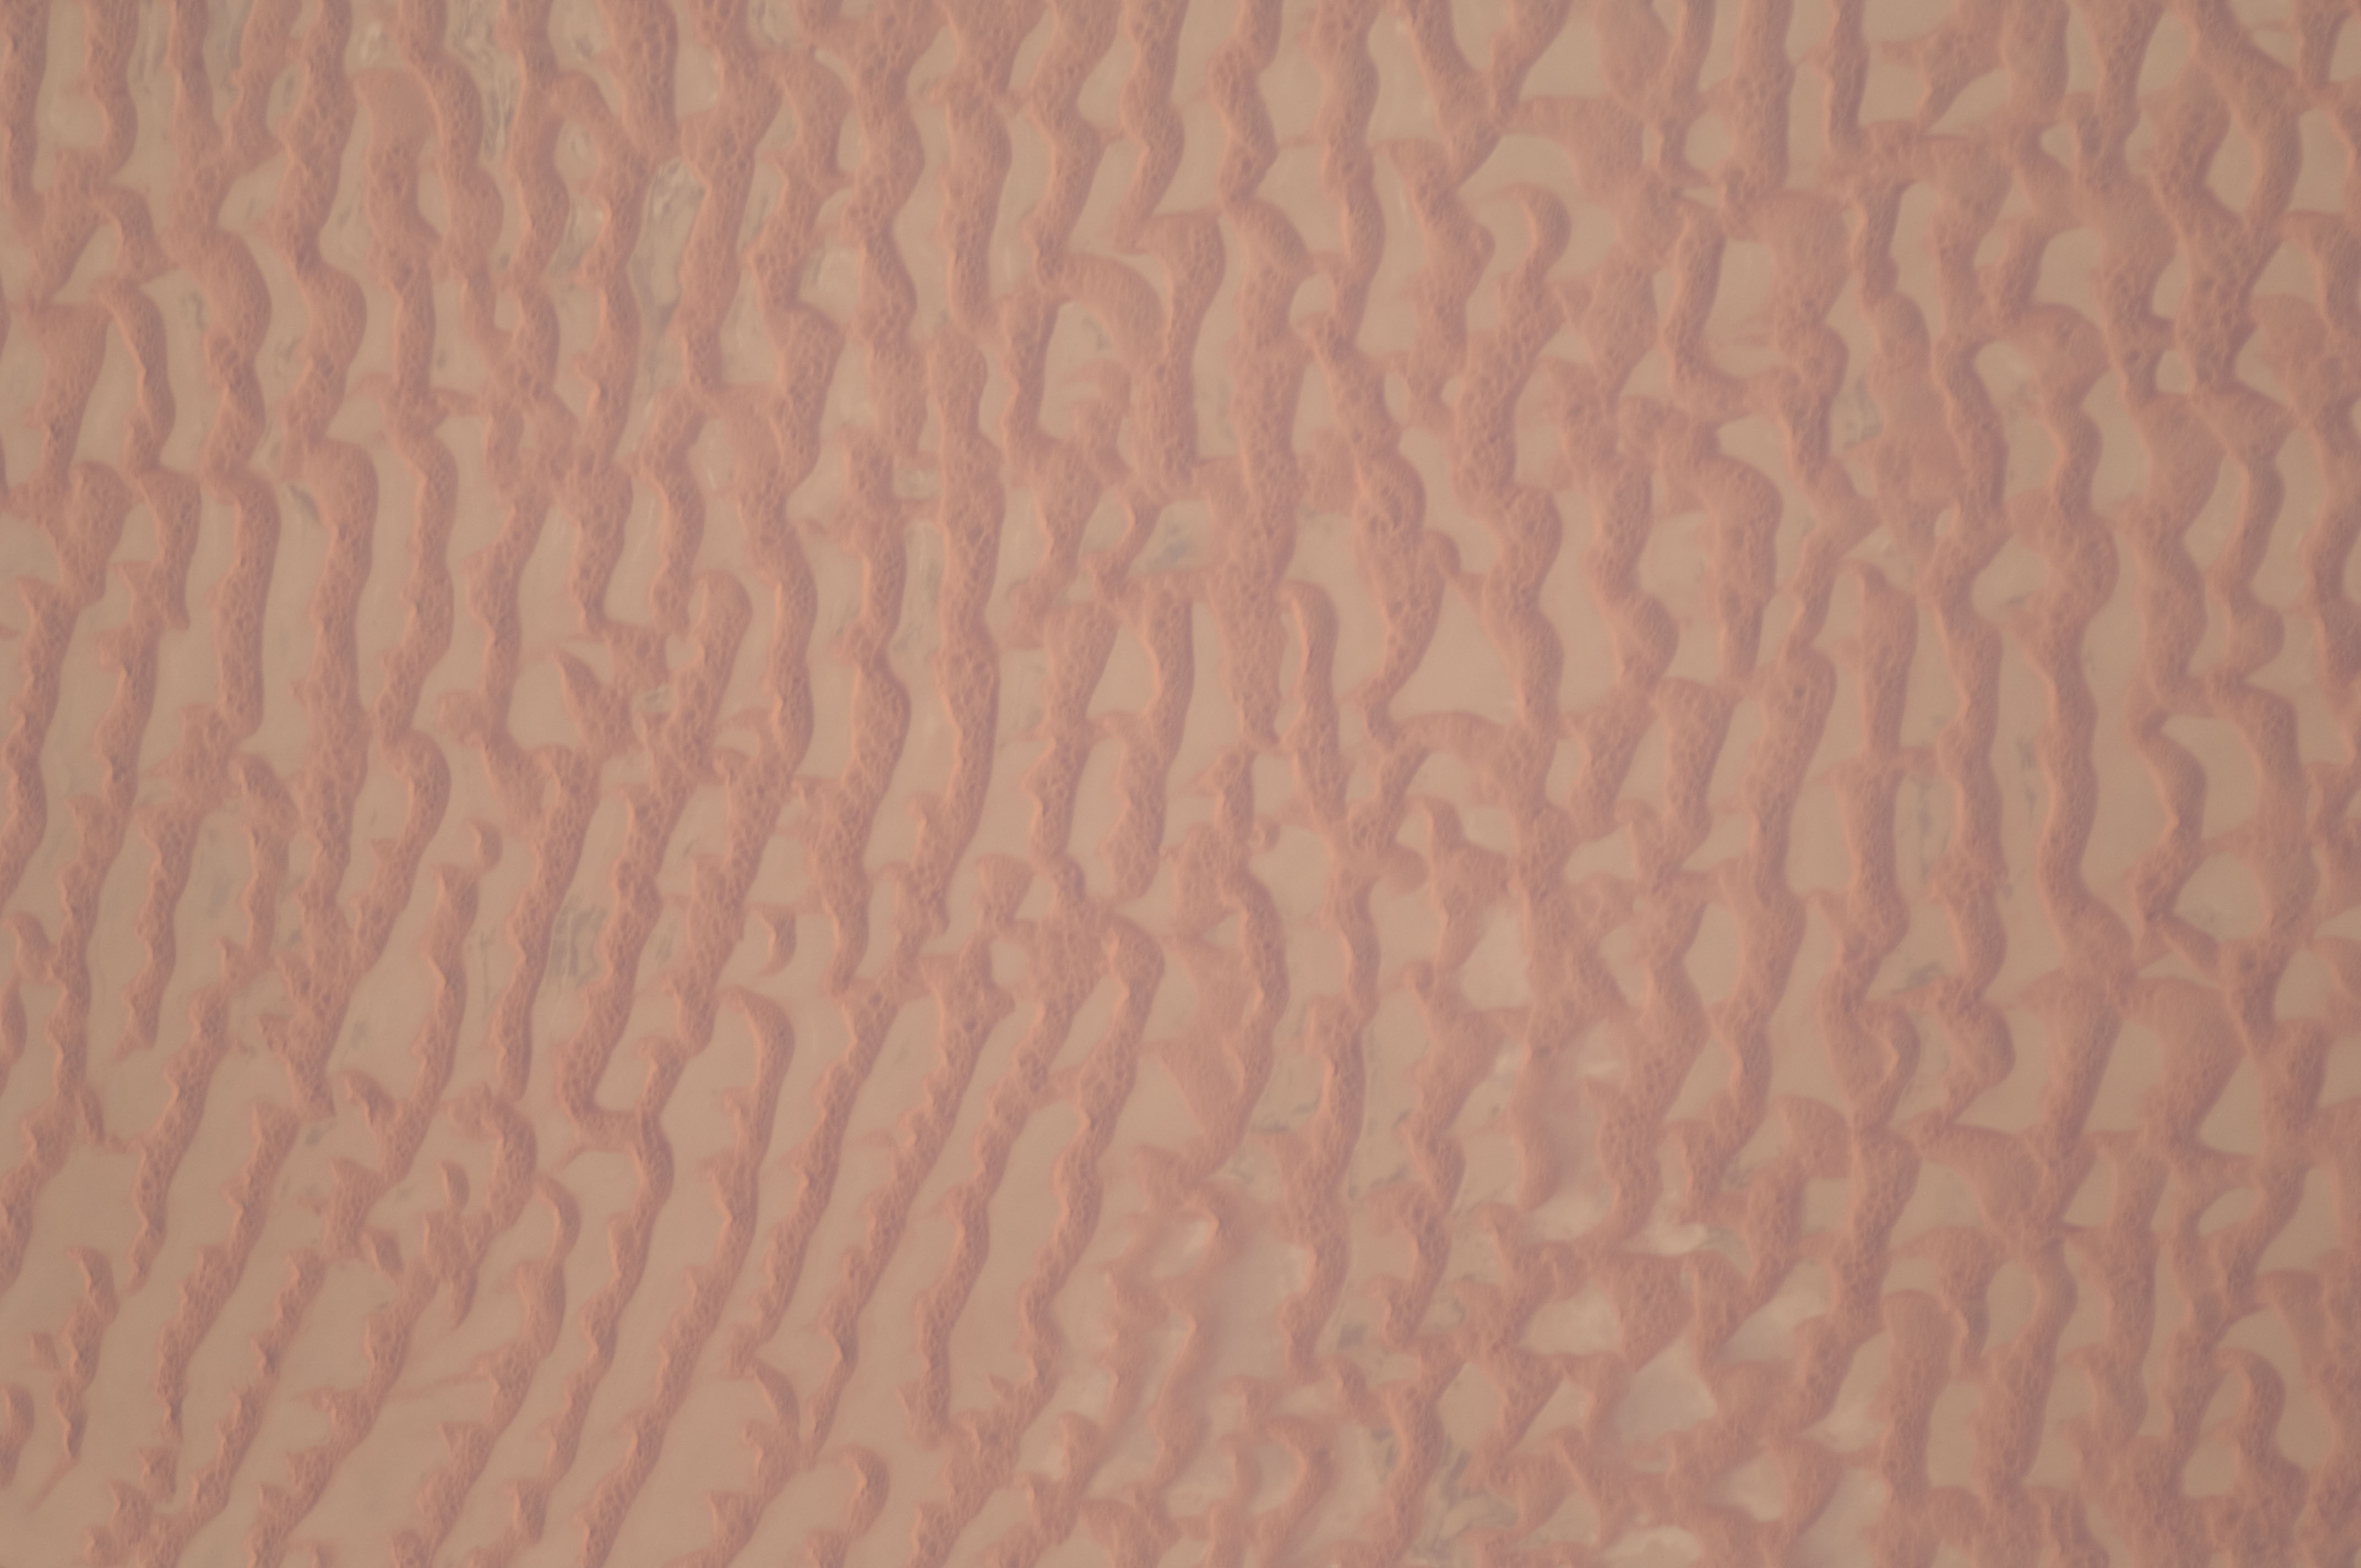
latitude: 22.1
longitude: 54.2
